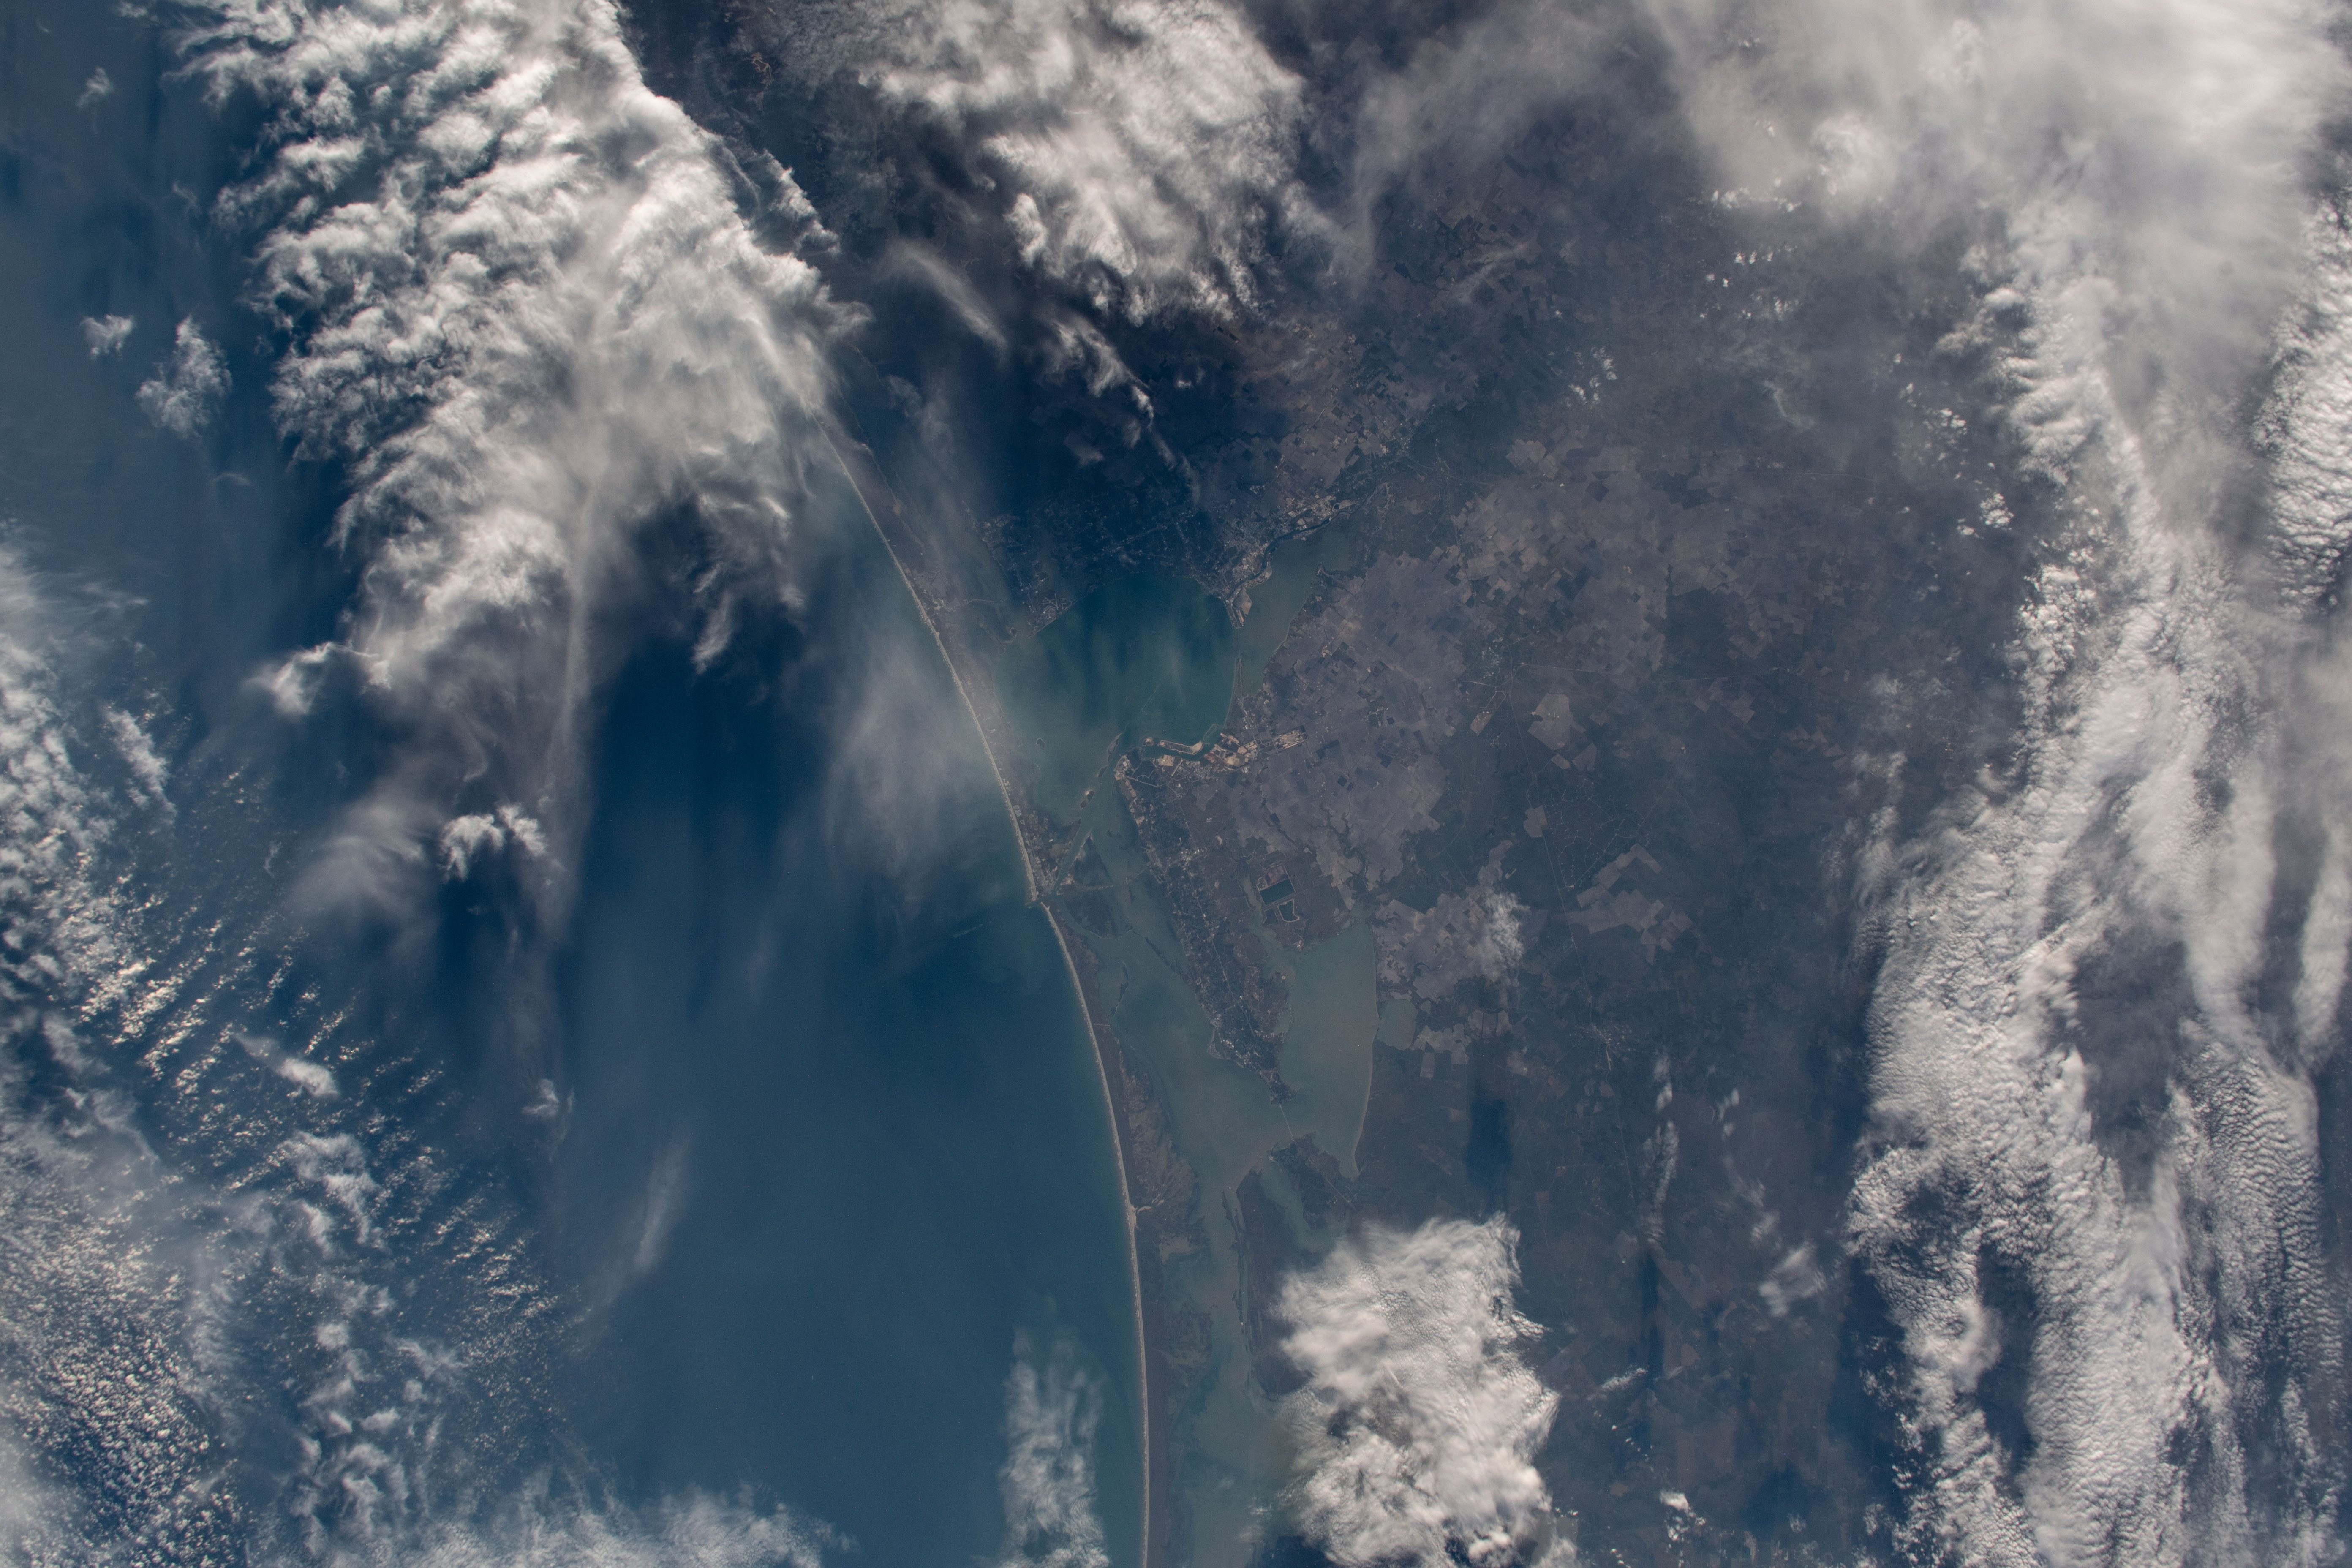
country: USA-TEXAS
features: CORPUS CHRISTI, COPANO BAY, ARANSAS BAY, CORPUS CHRISTI BAY
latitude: 28.0
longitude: -97.5
